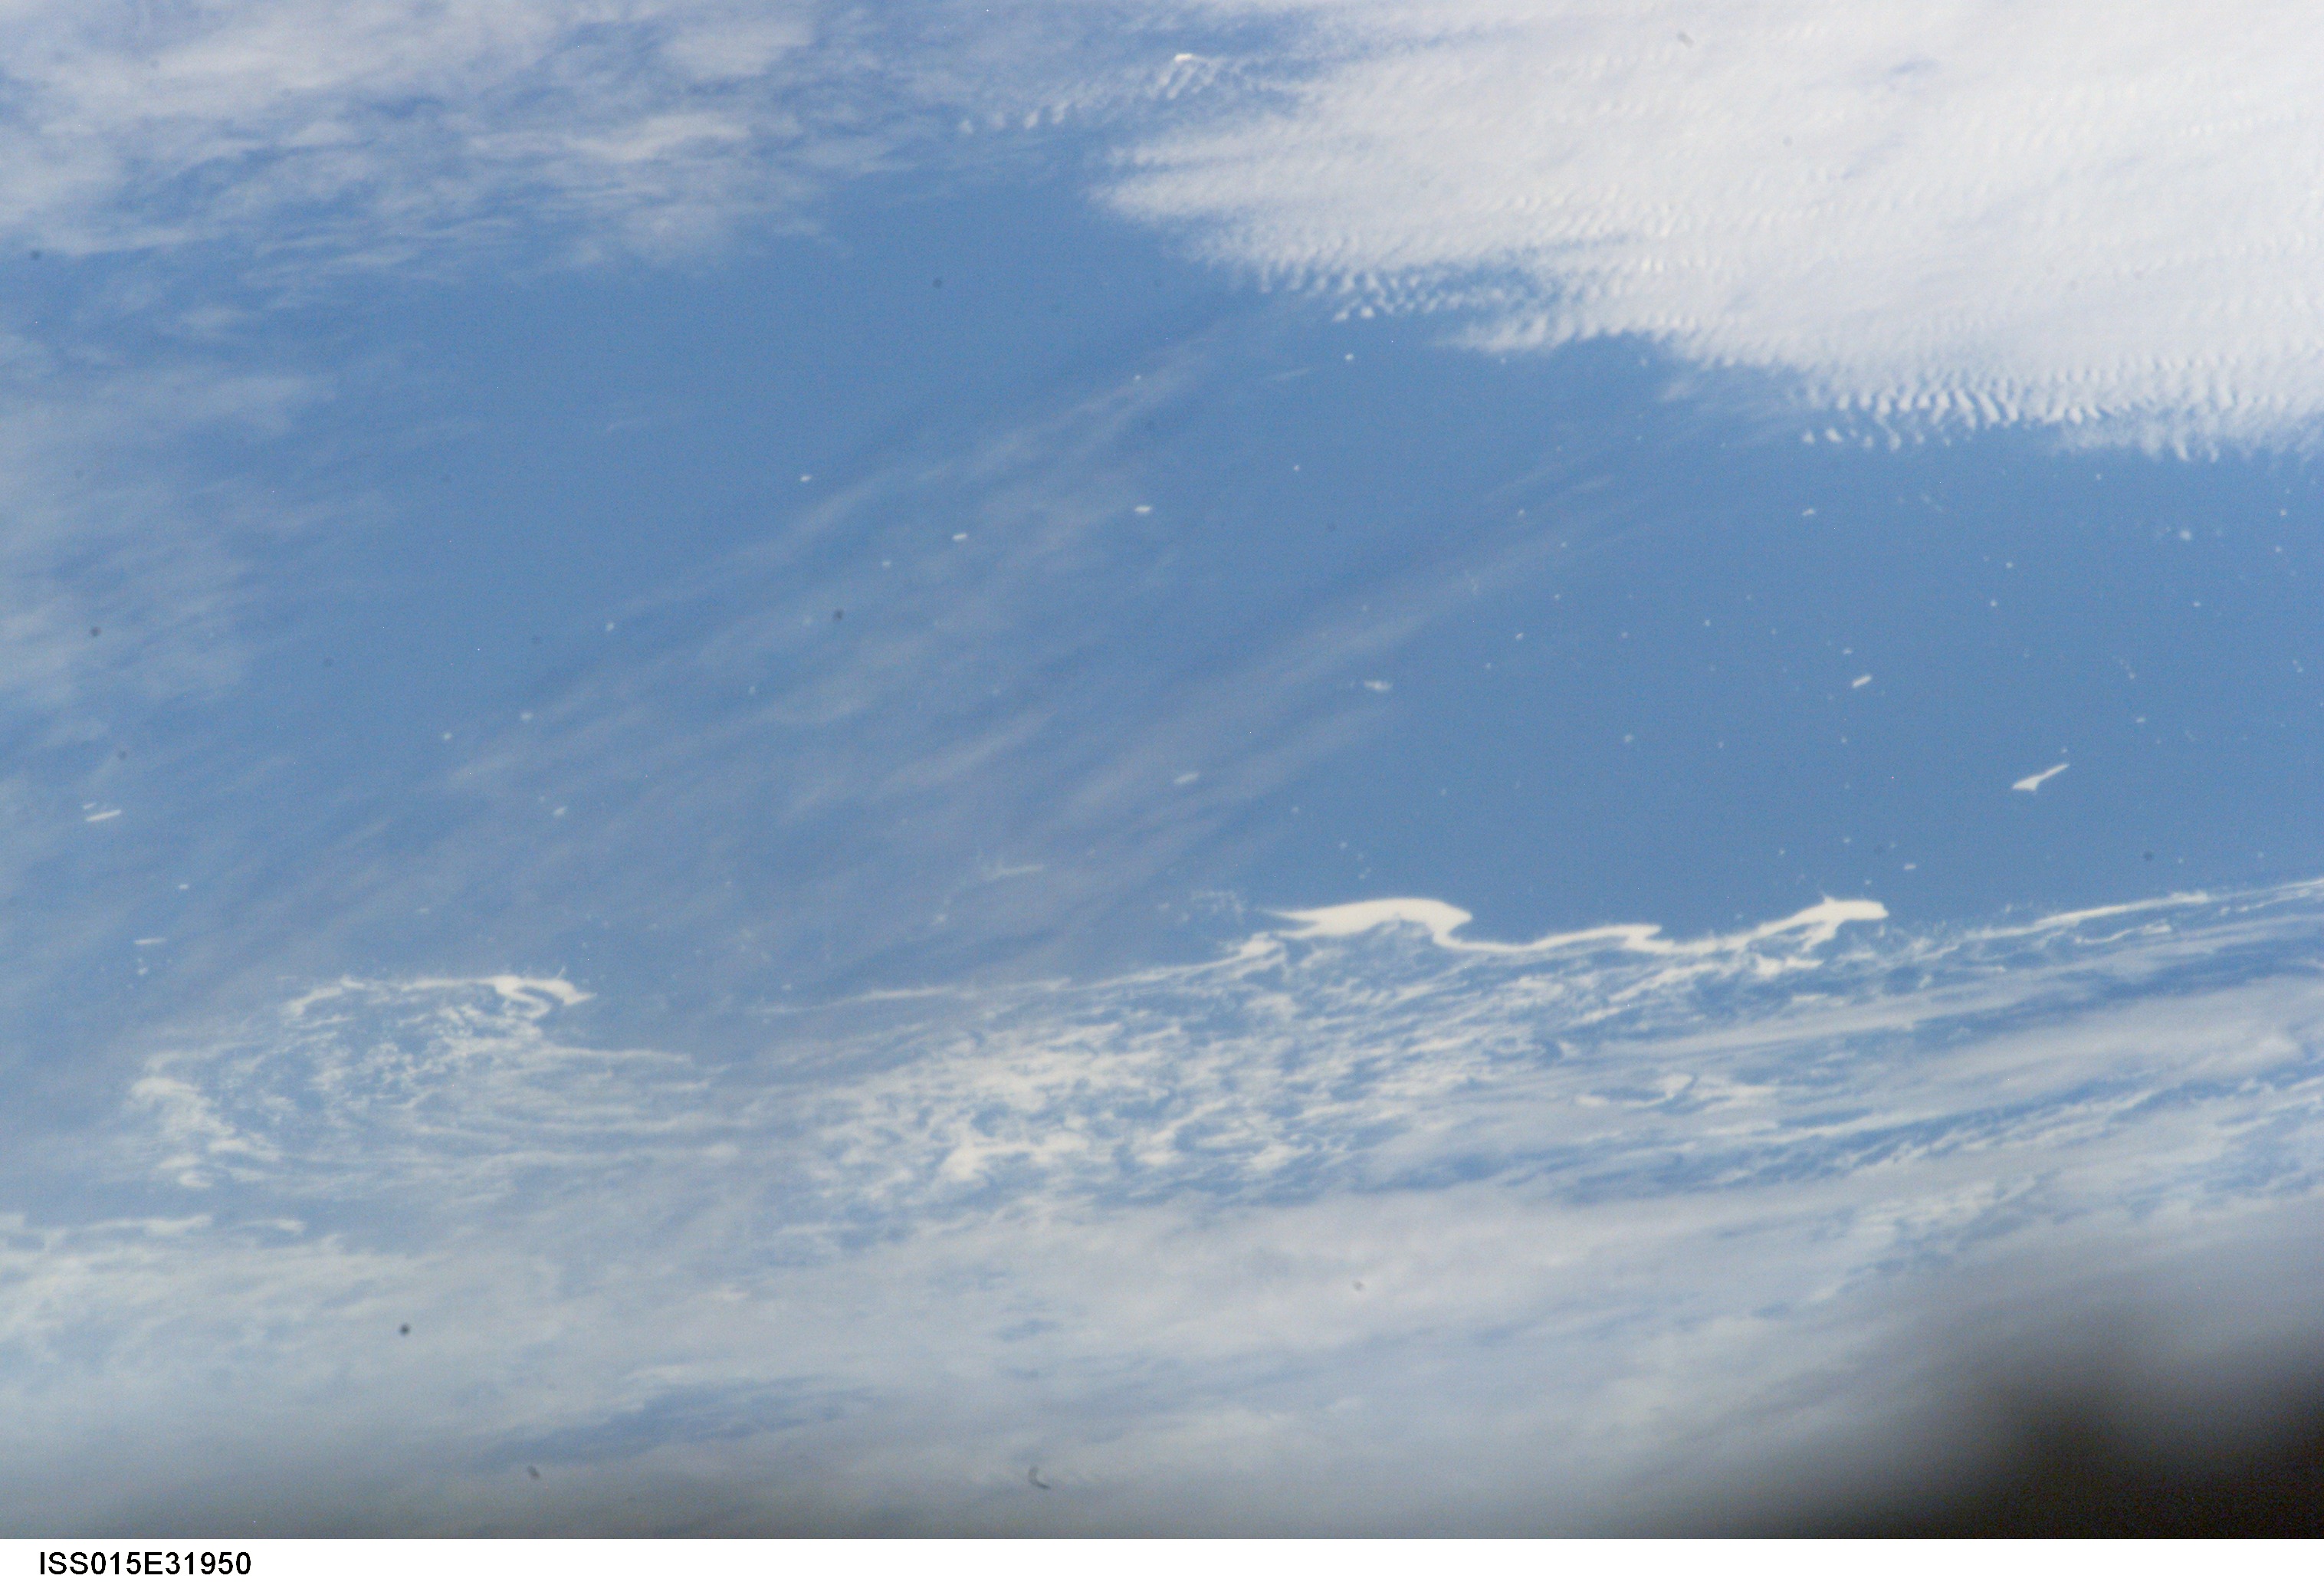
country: ATLANTIC OCEAN
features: ICE FLOES, PACK ICE EDGE
